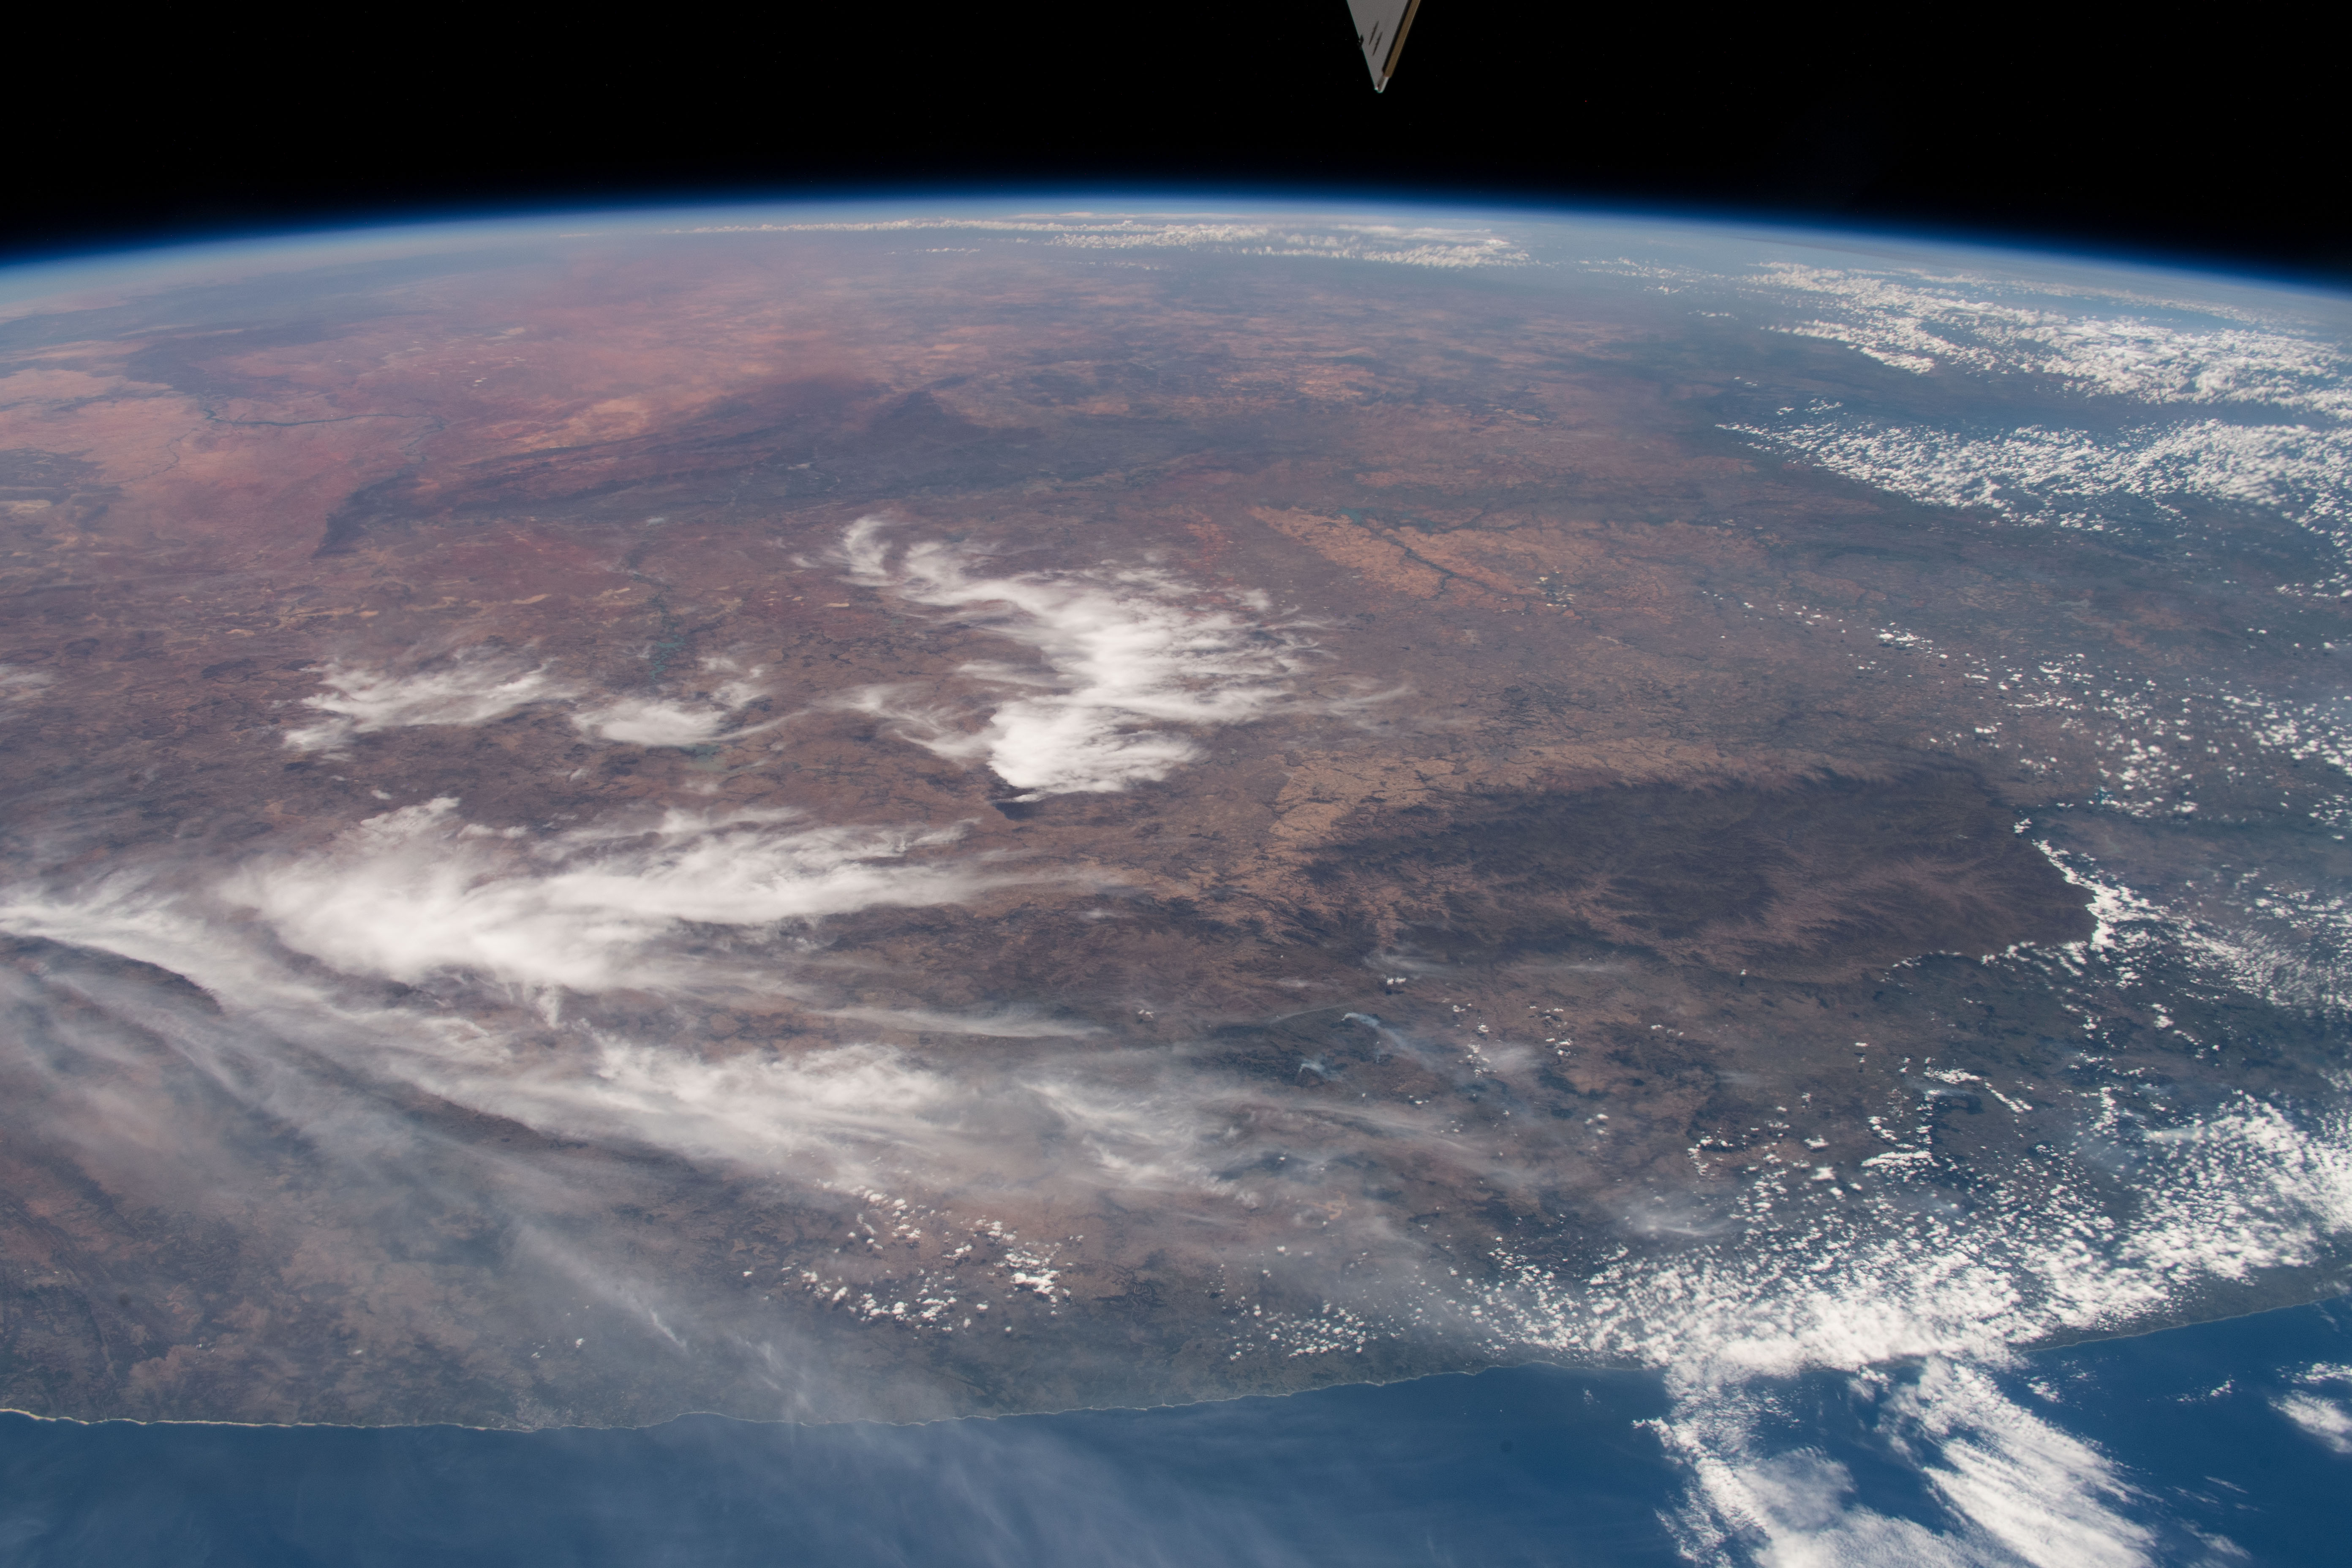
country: LESOTHO
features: SOUTH AFRICA, DRAKENSBERG MOUNTAINS, EASTERN CAPE, LESOTHO
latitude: -29.5
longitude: 27.0
